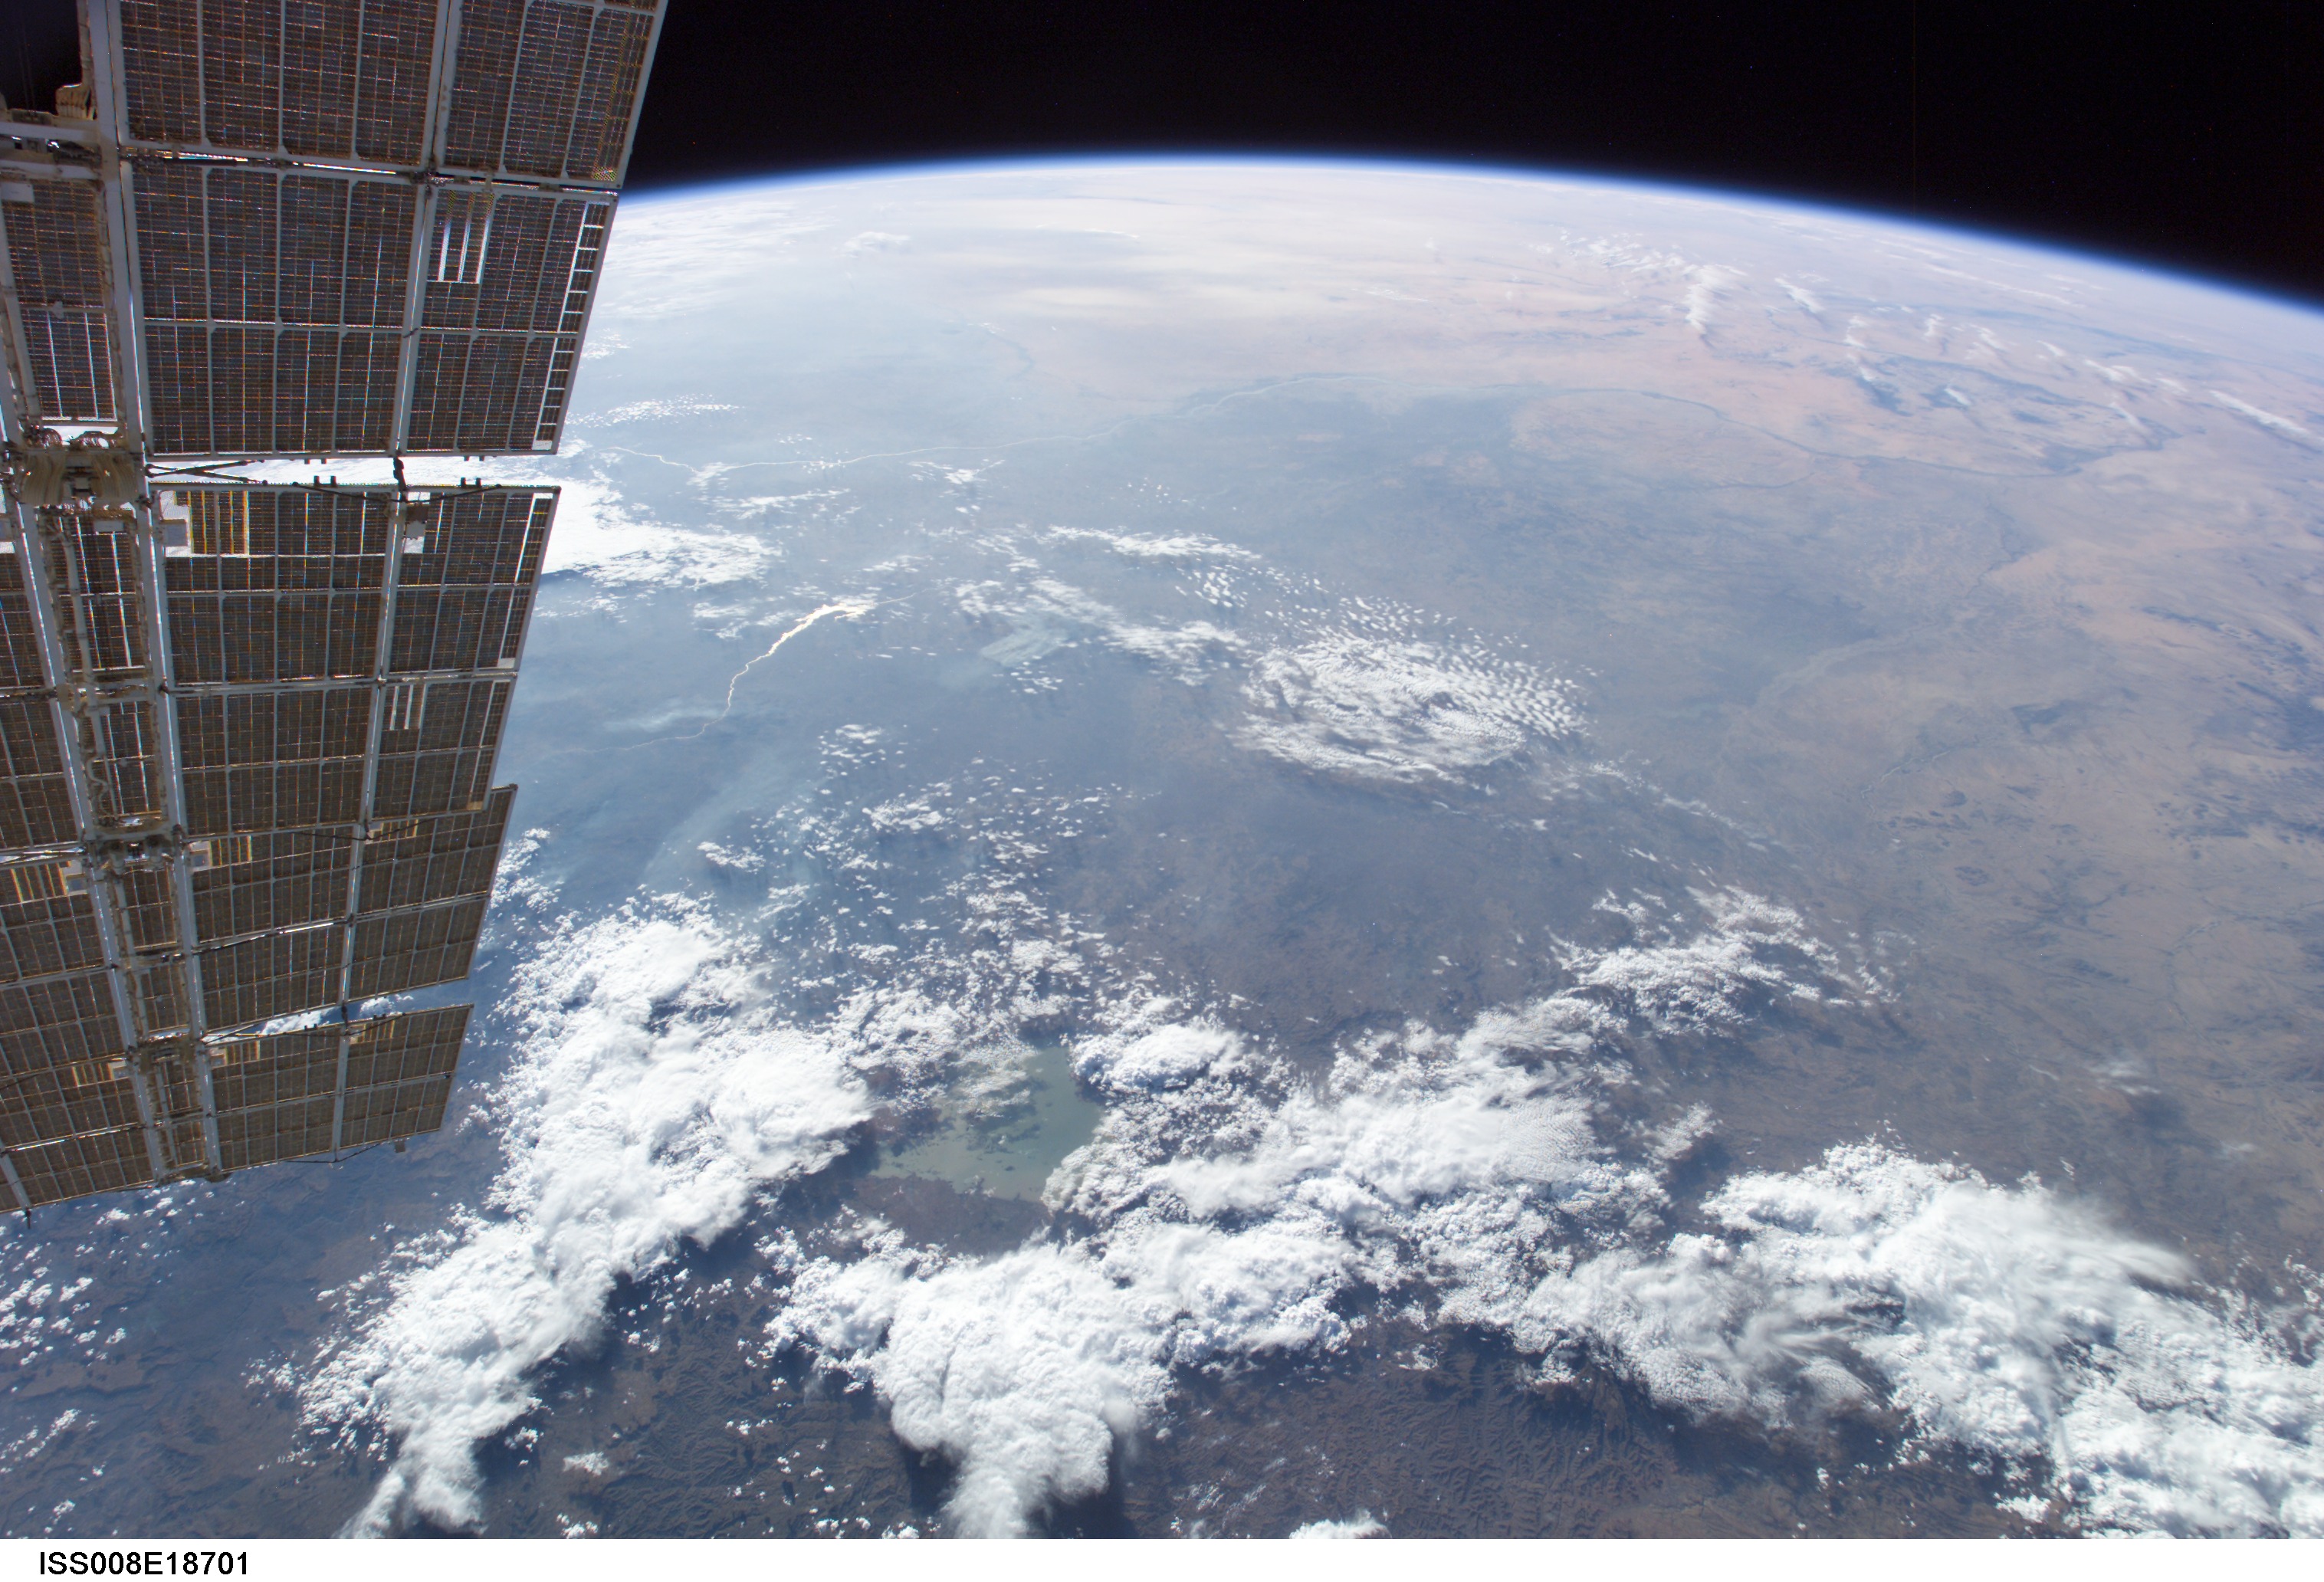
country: SUDAN
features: NILE R., WHITE NILE, TANA L., ATMOSPHERIC LIMB
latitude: 14.0
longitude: 36.0
